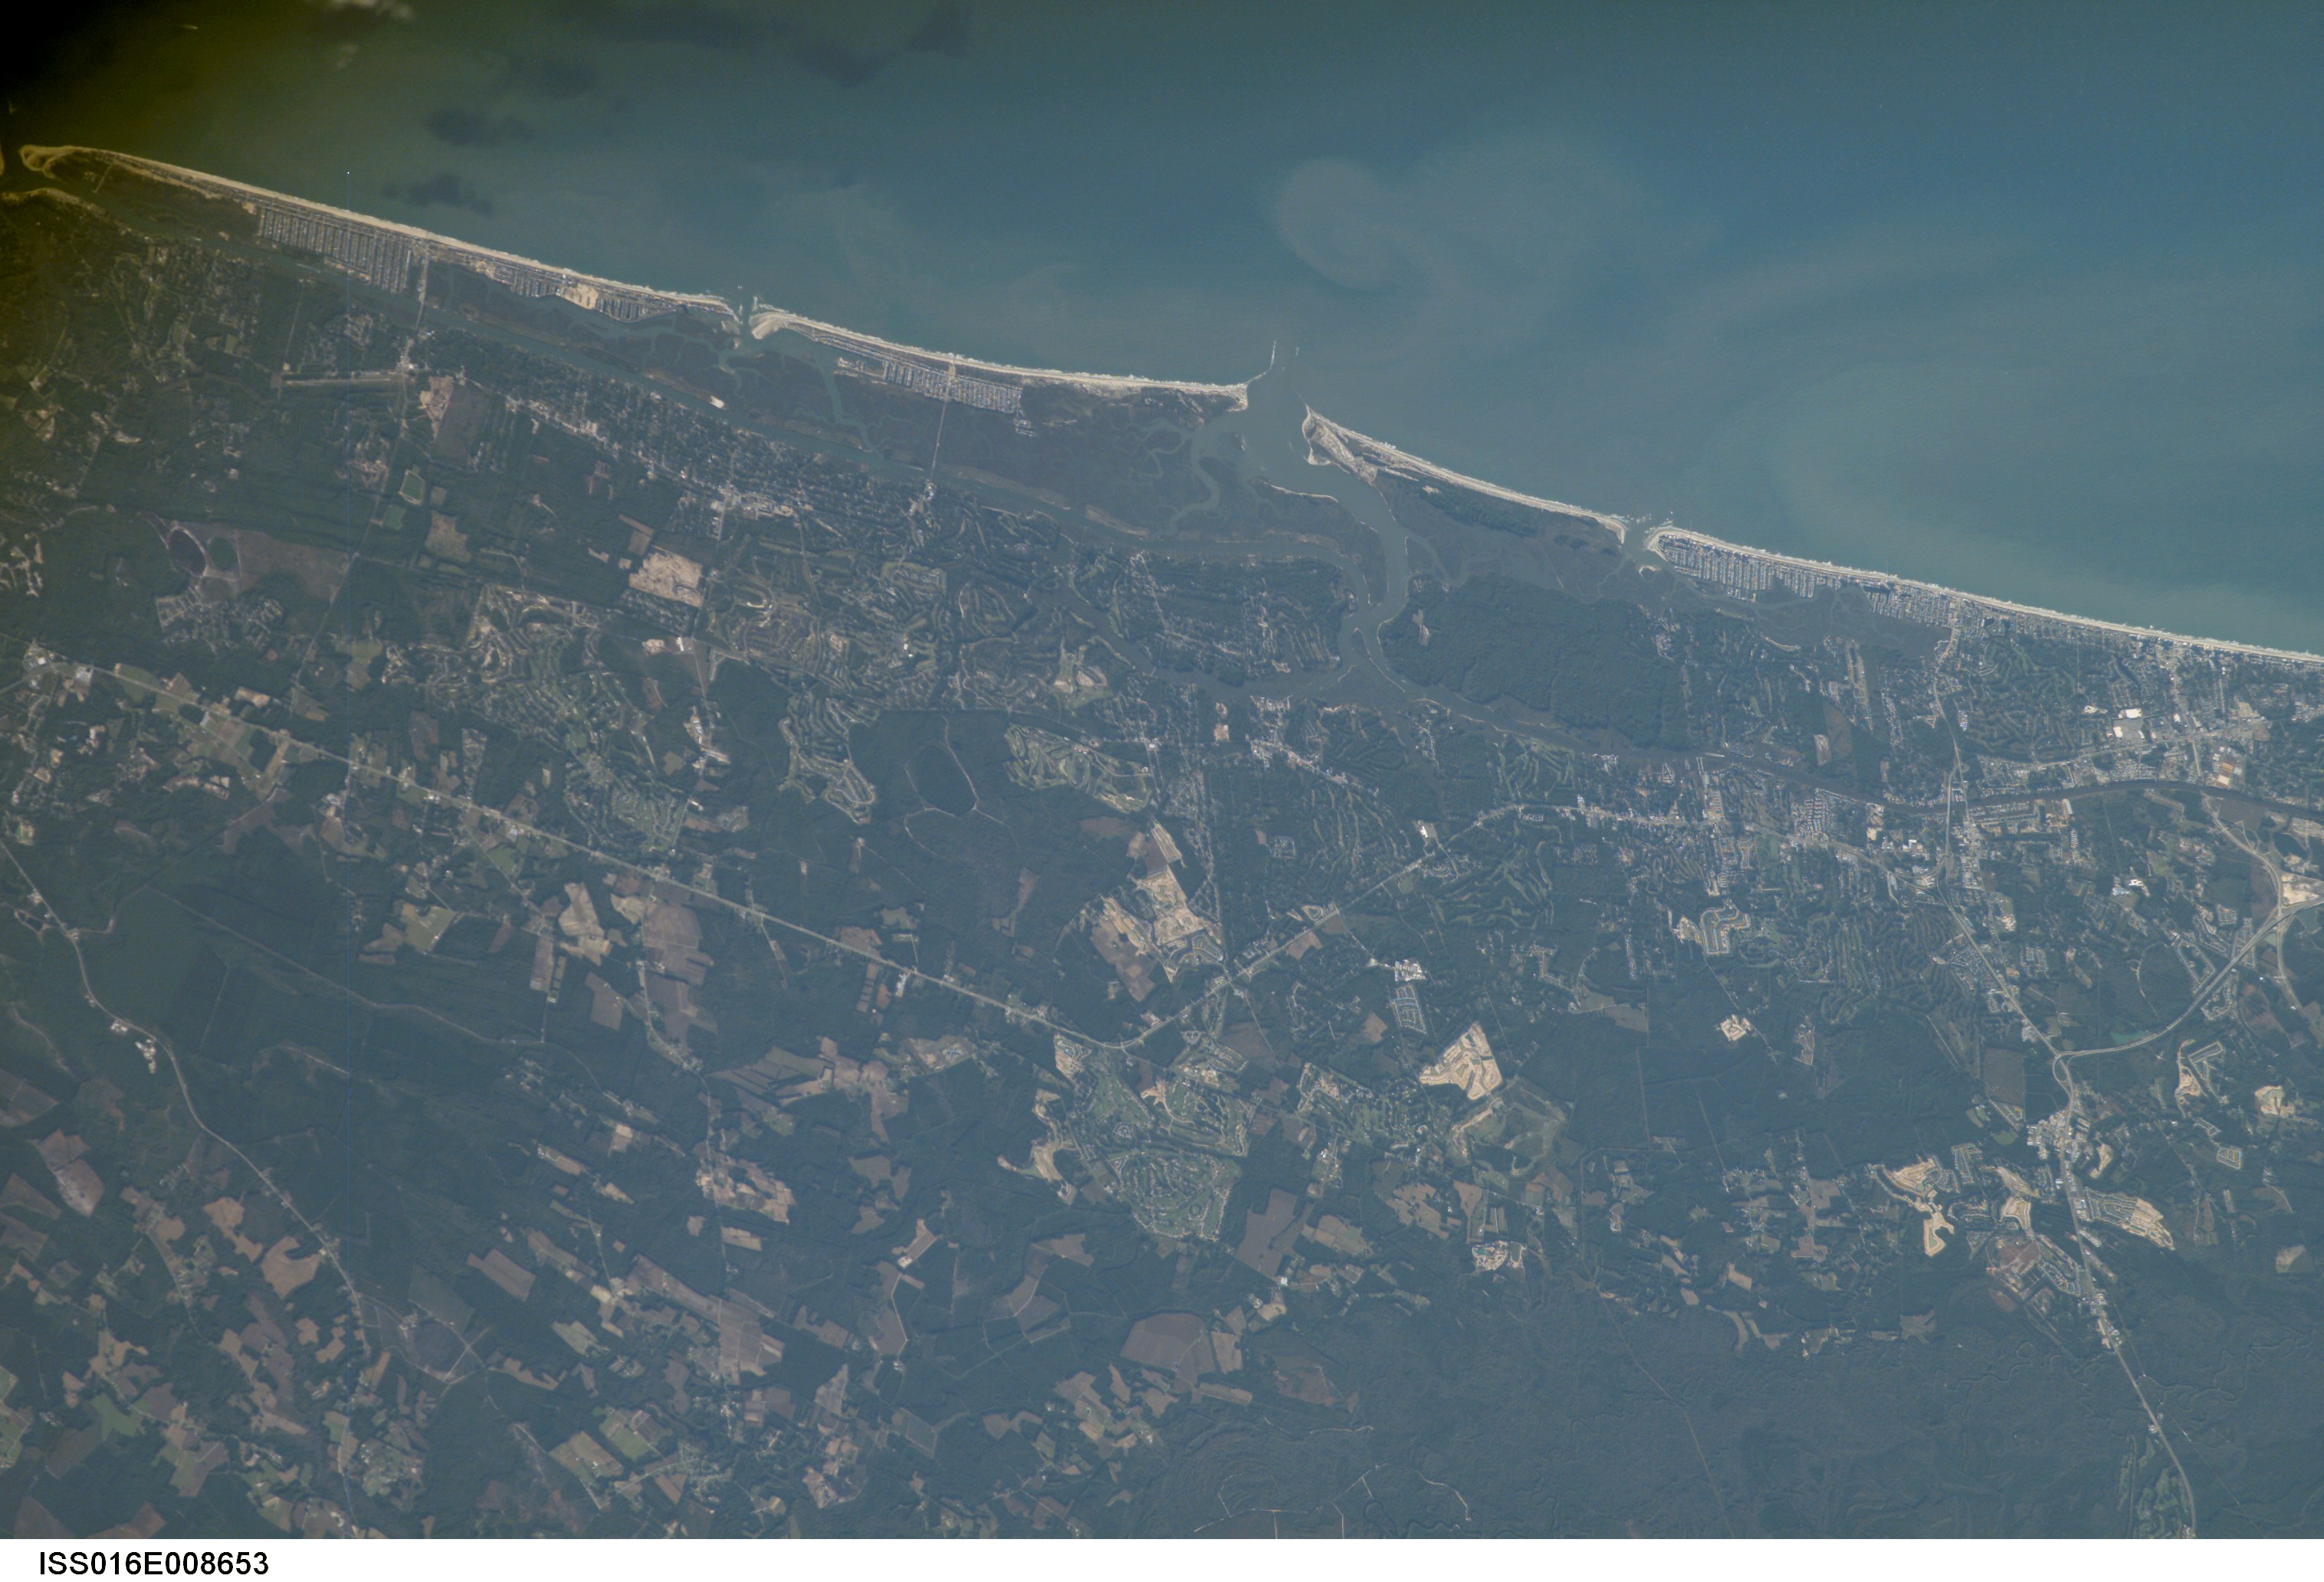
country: USA-NORTH CAROLINA
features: SUNSET BEACH, COASTLINE
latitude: 33.9
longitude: -78.5
